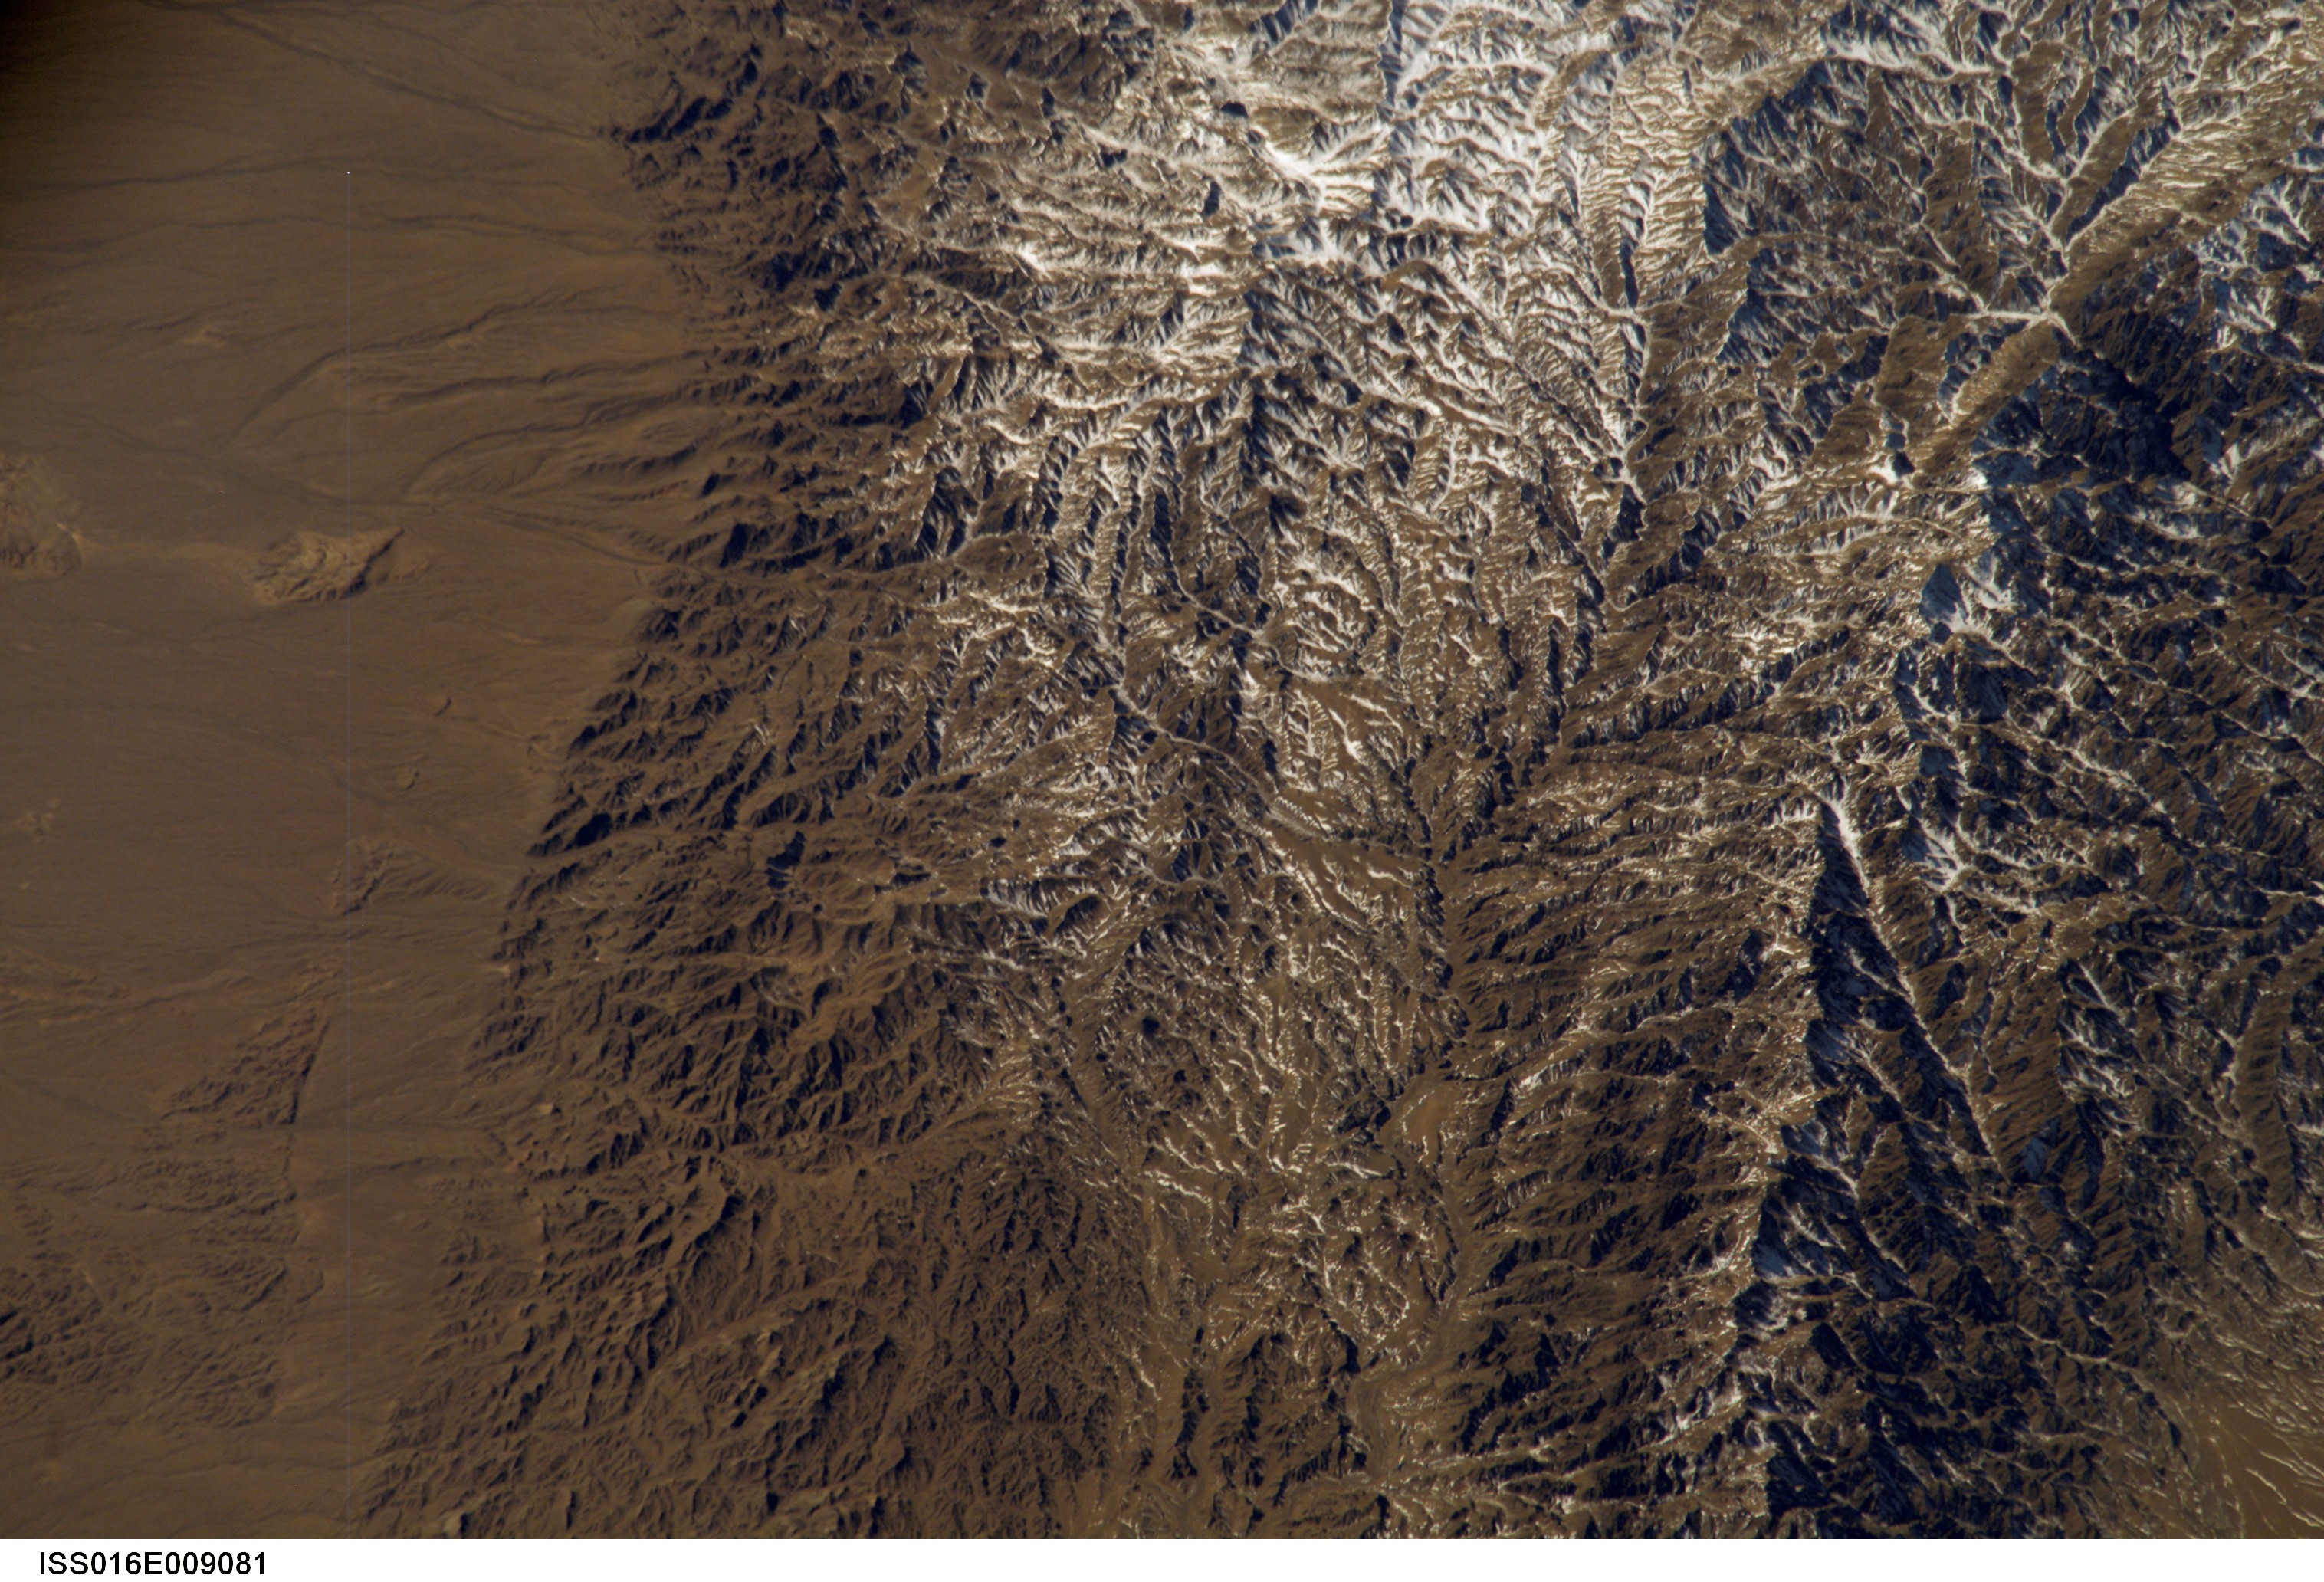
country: MONGOLIA
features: GURVAN SAYHAN MTS., GOBI DES.
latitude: 43.4
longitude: 104.1
